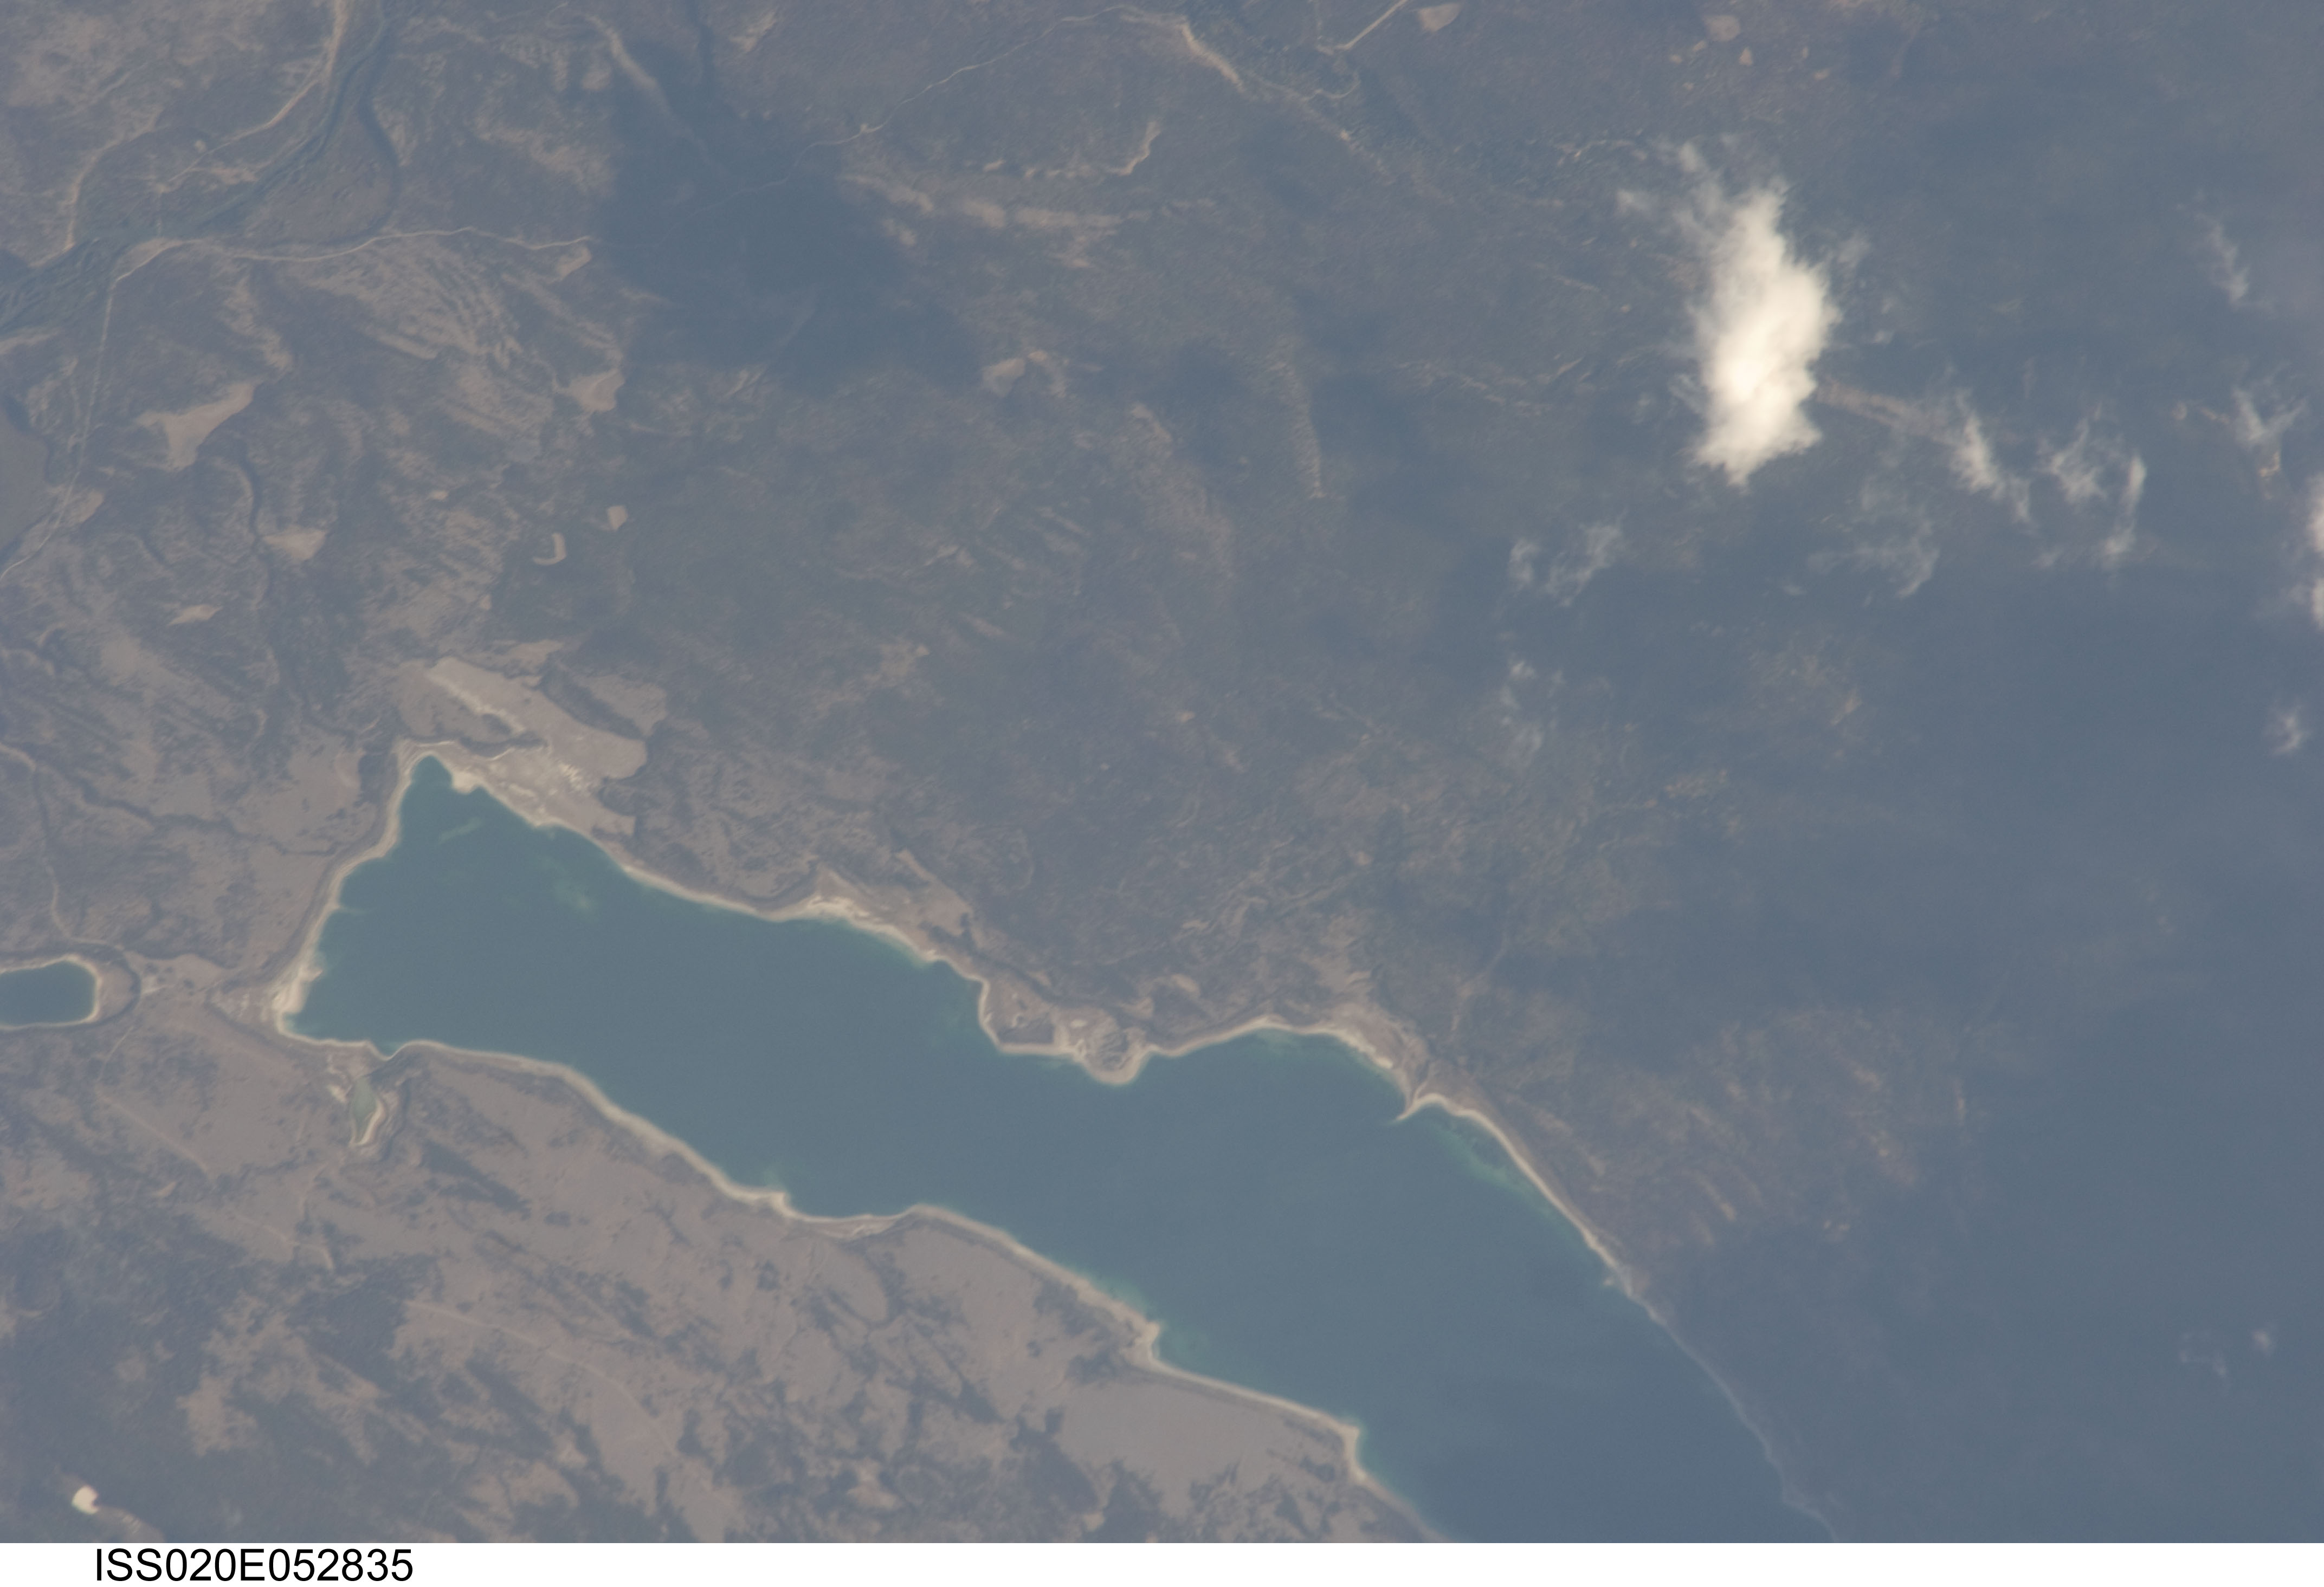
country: CANADA-BC
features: CHOELQUOIT L., GOOSENOB L., FOR.
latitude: 51.7
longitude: -124.2
